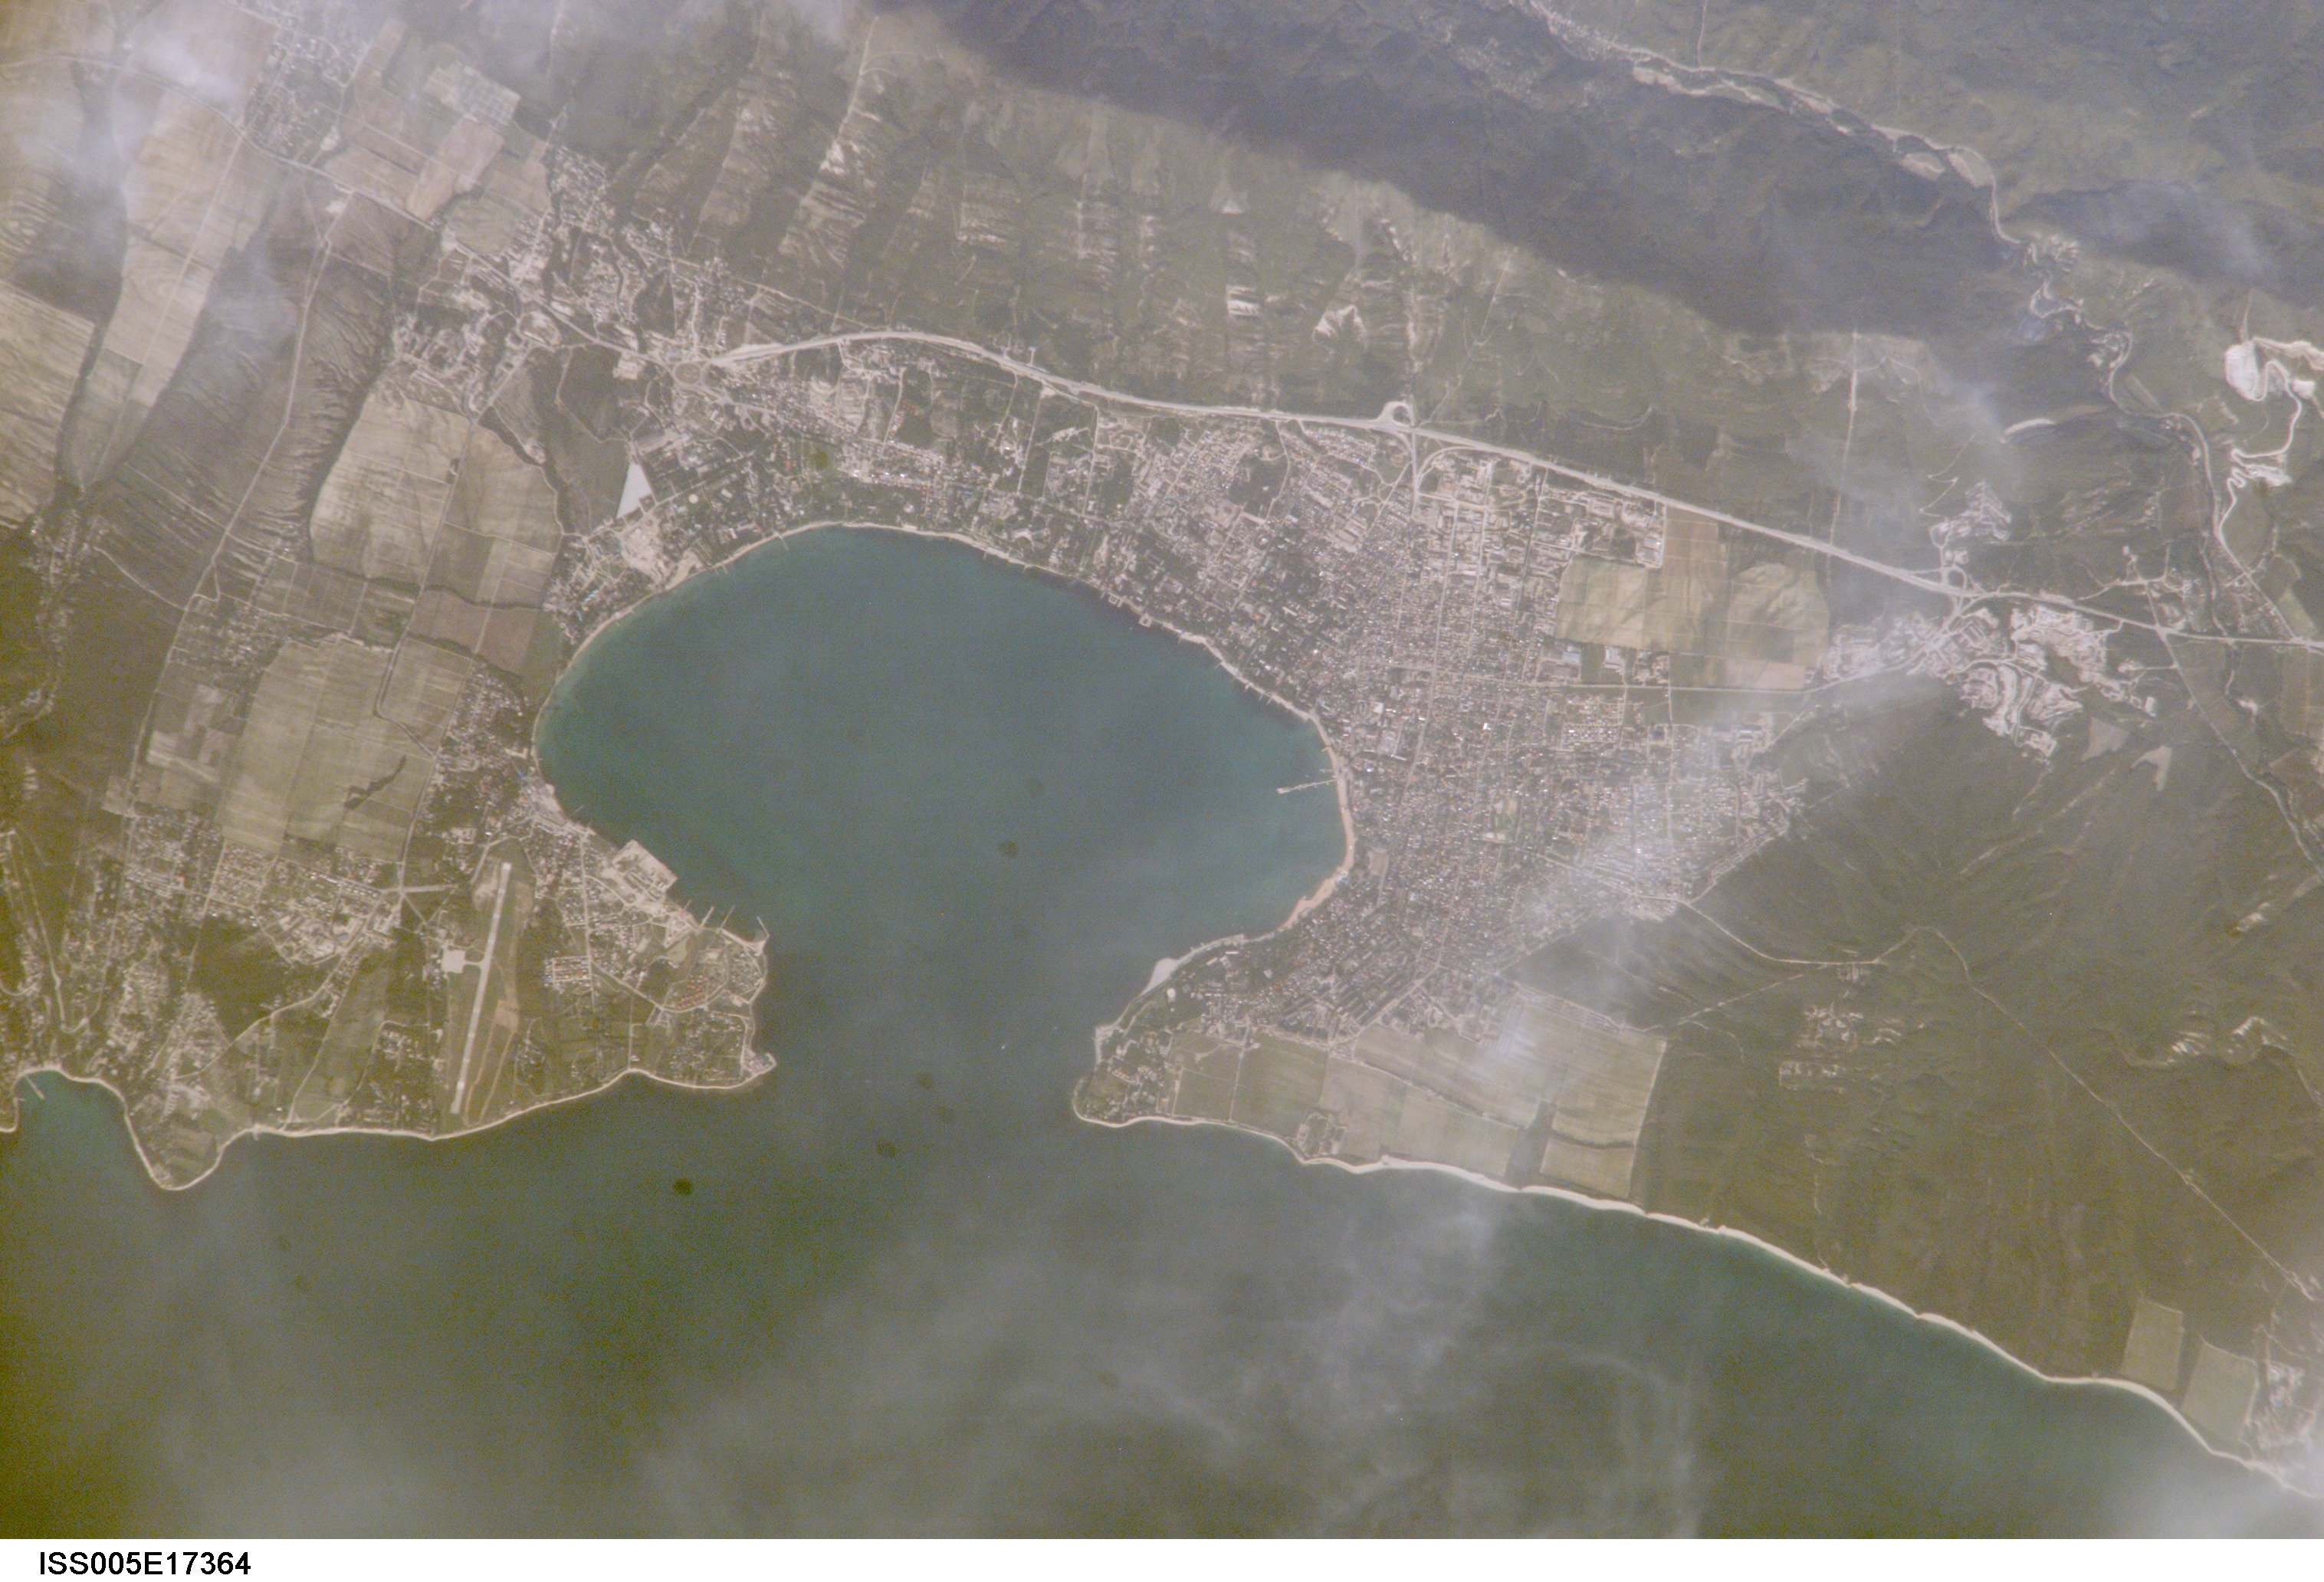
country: RUSSIAN FEDERATION
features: SOLNSEDAR, GELENDZHIK
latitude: 44.5
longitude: 38.0
